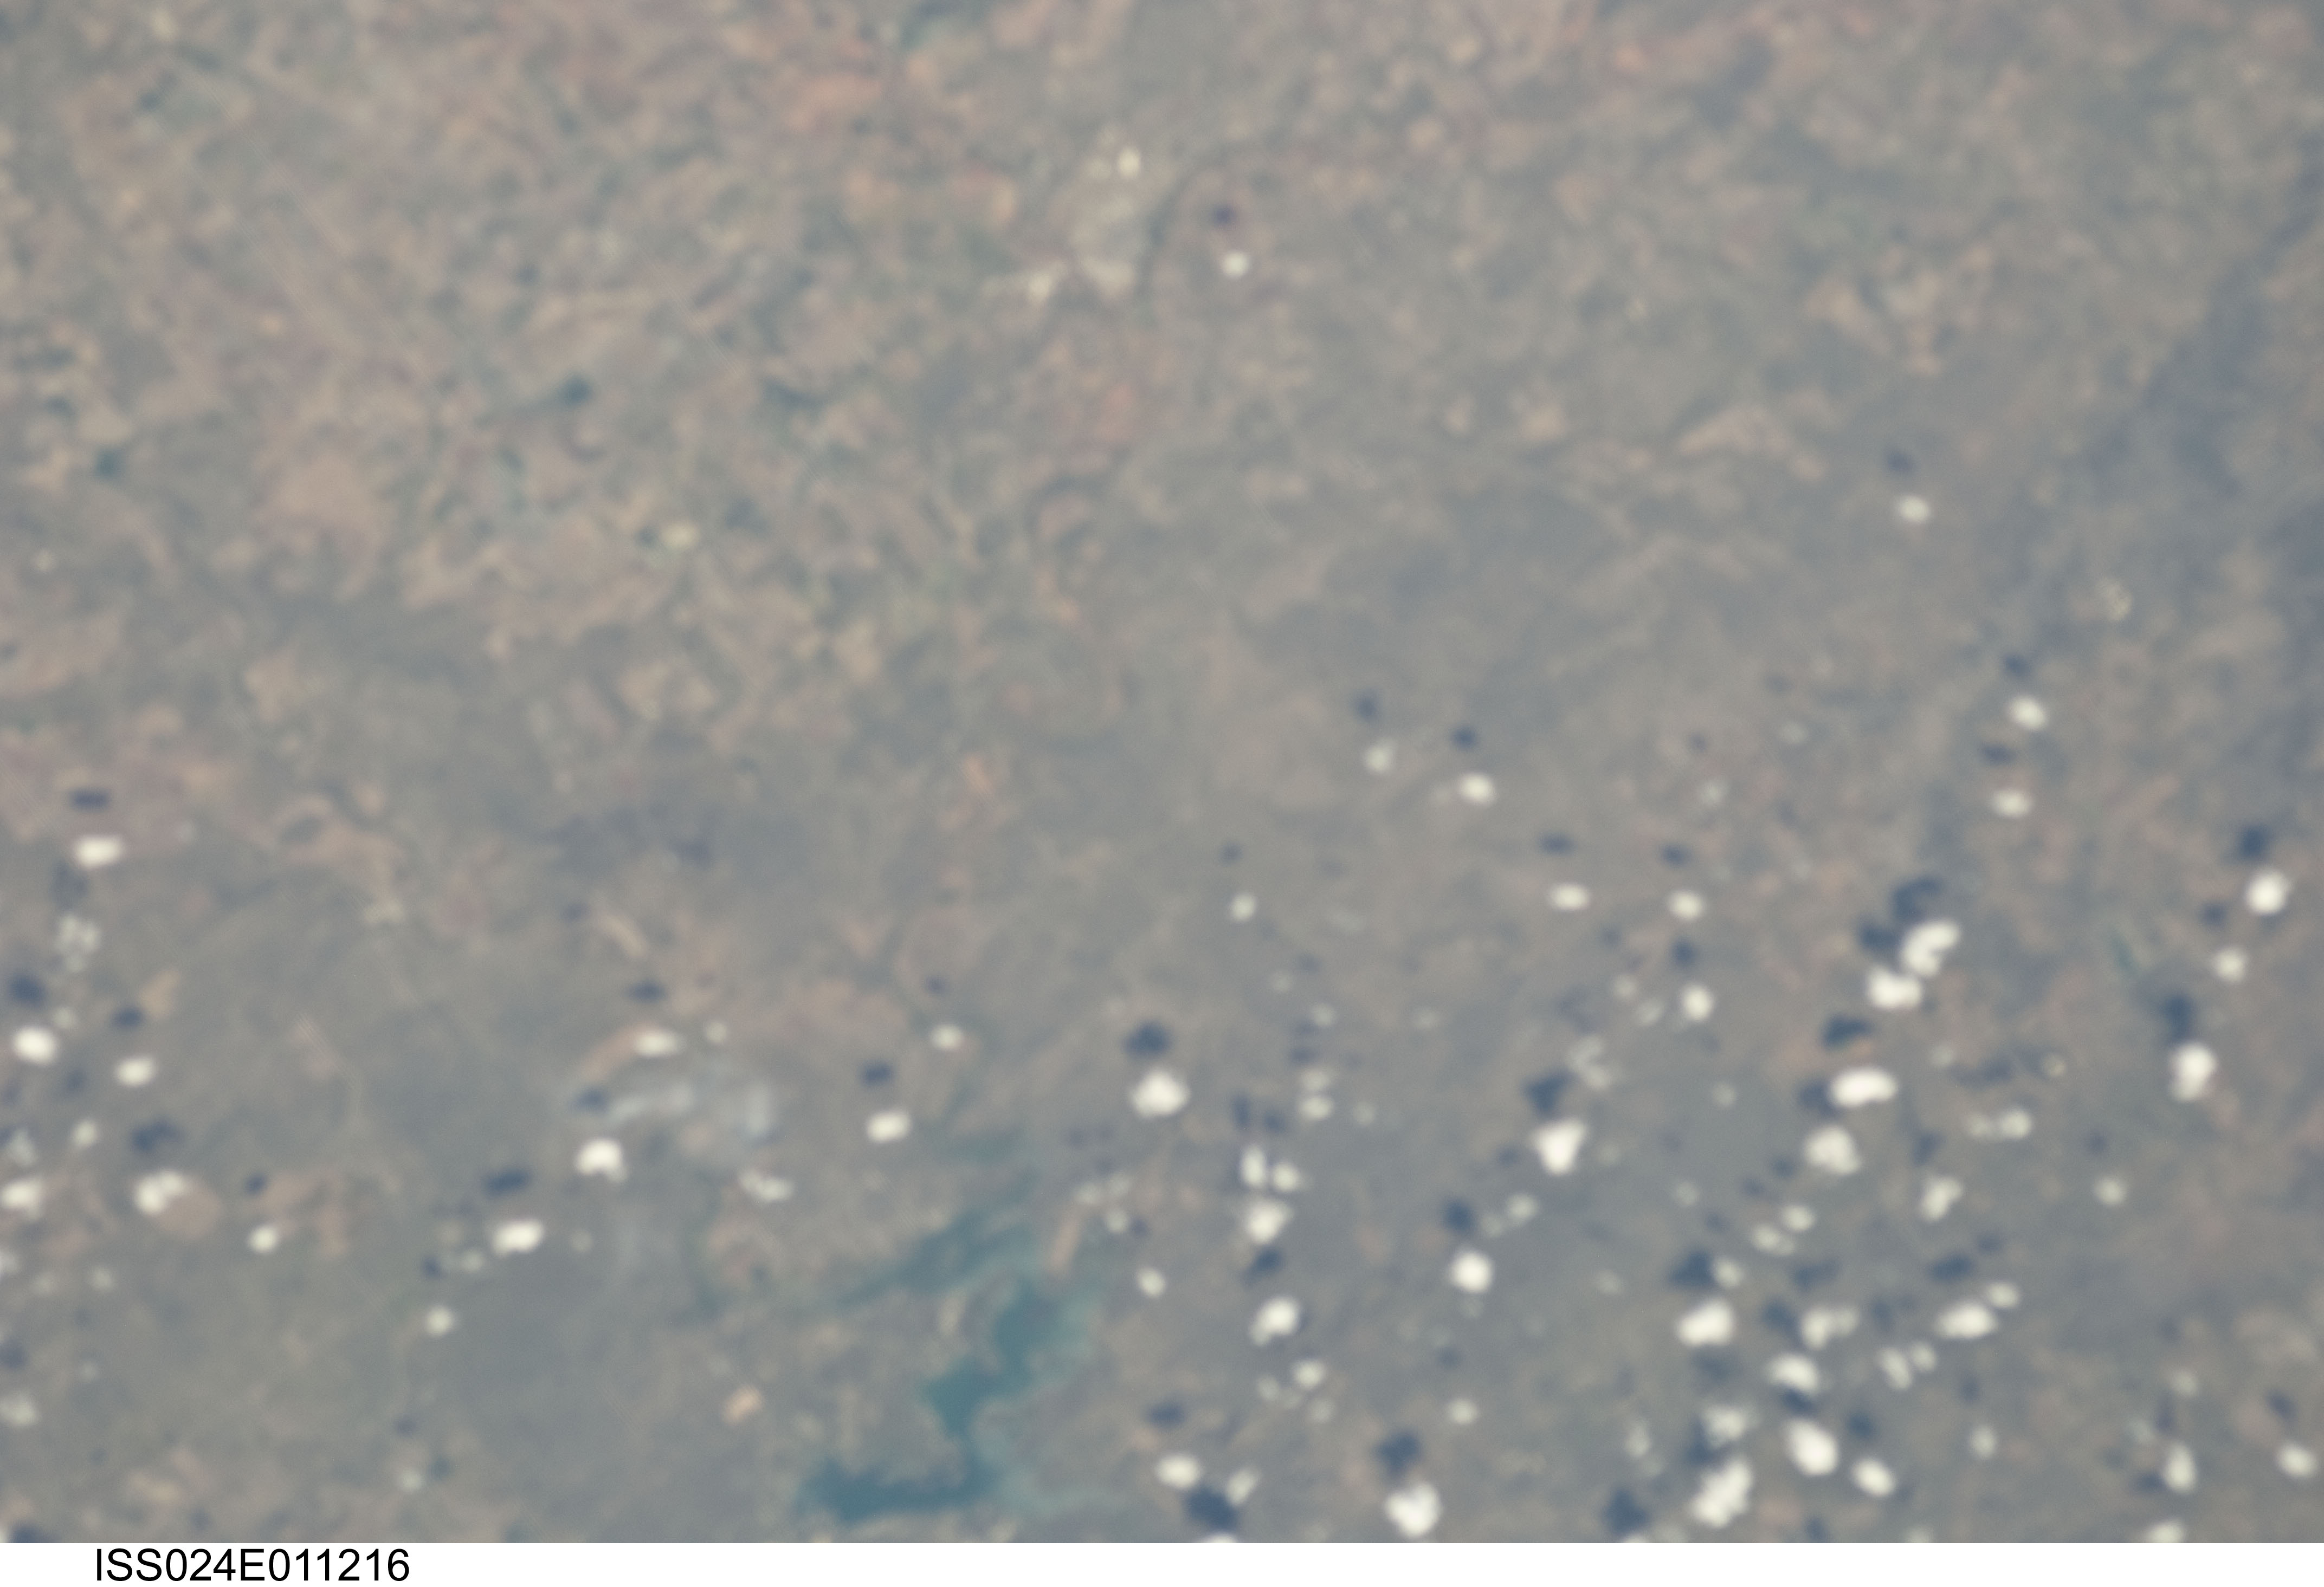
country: USA-TEXAS
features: SOFT, RESERVOIR ALONG THE COLORADO RIVER, BALLINGER
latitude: 31.6
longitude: -99.8
